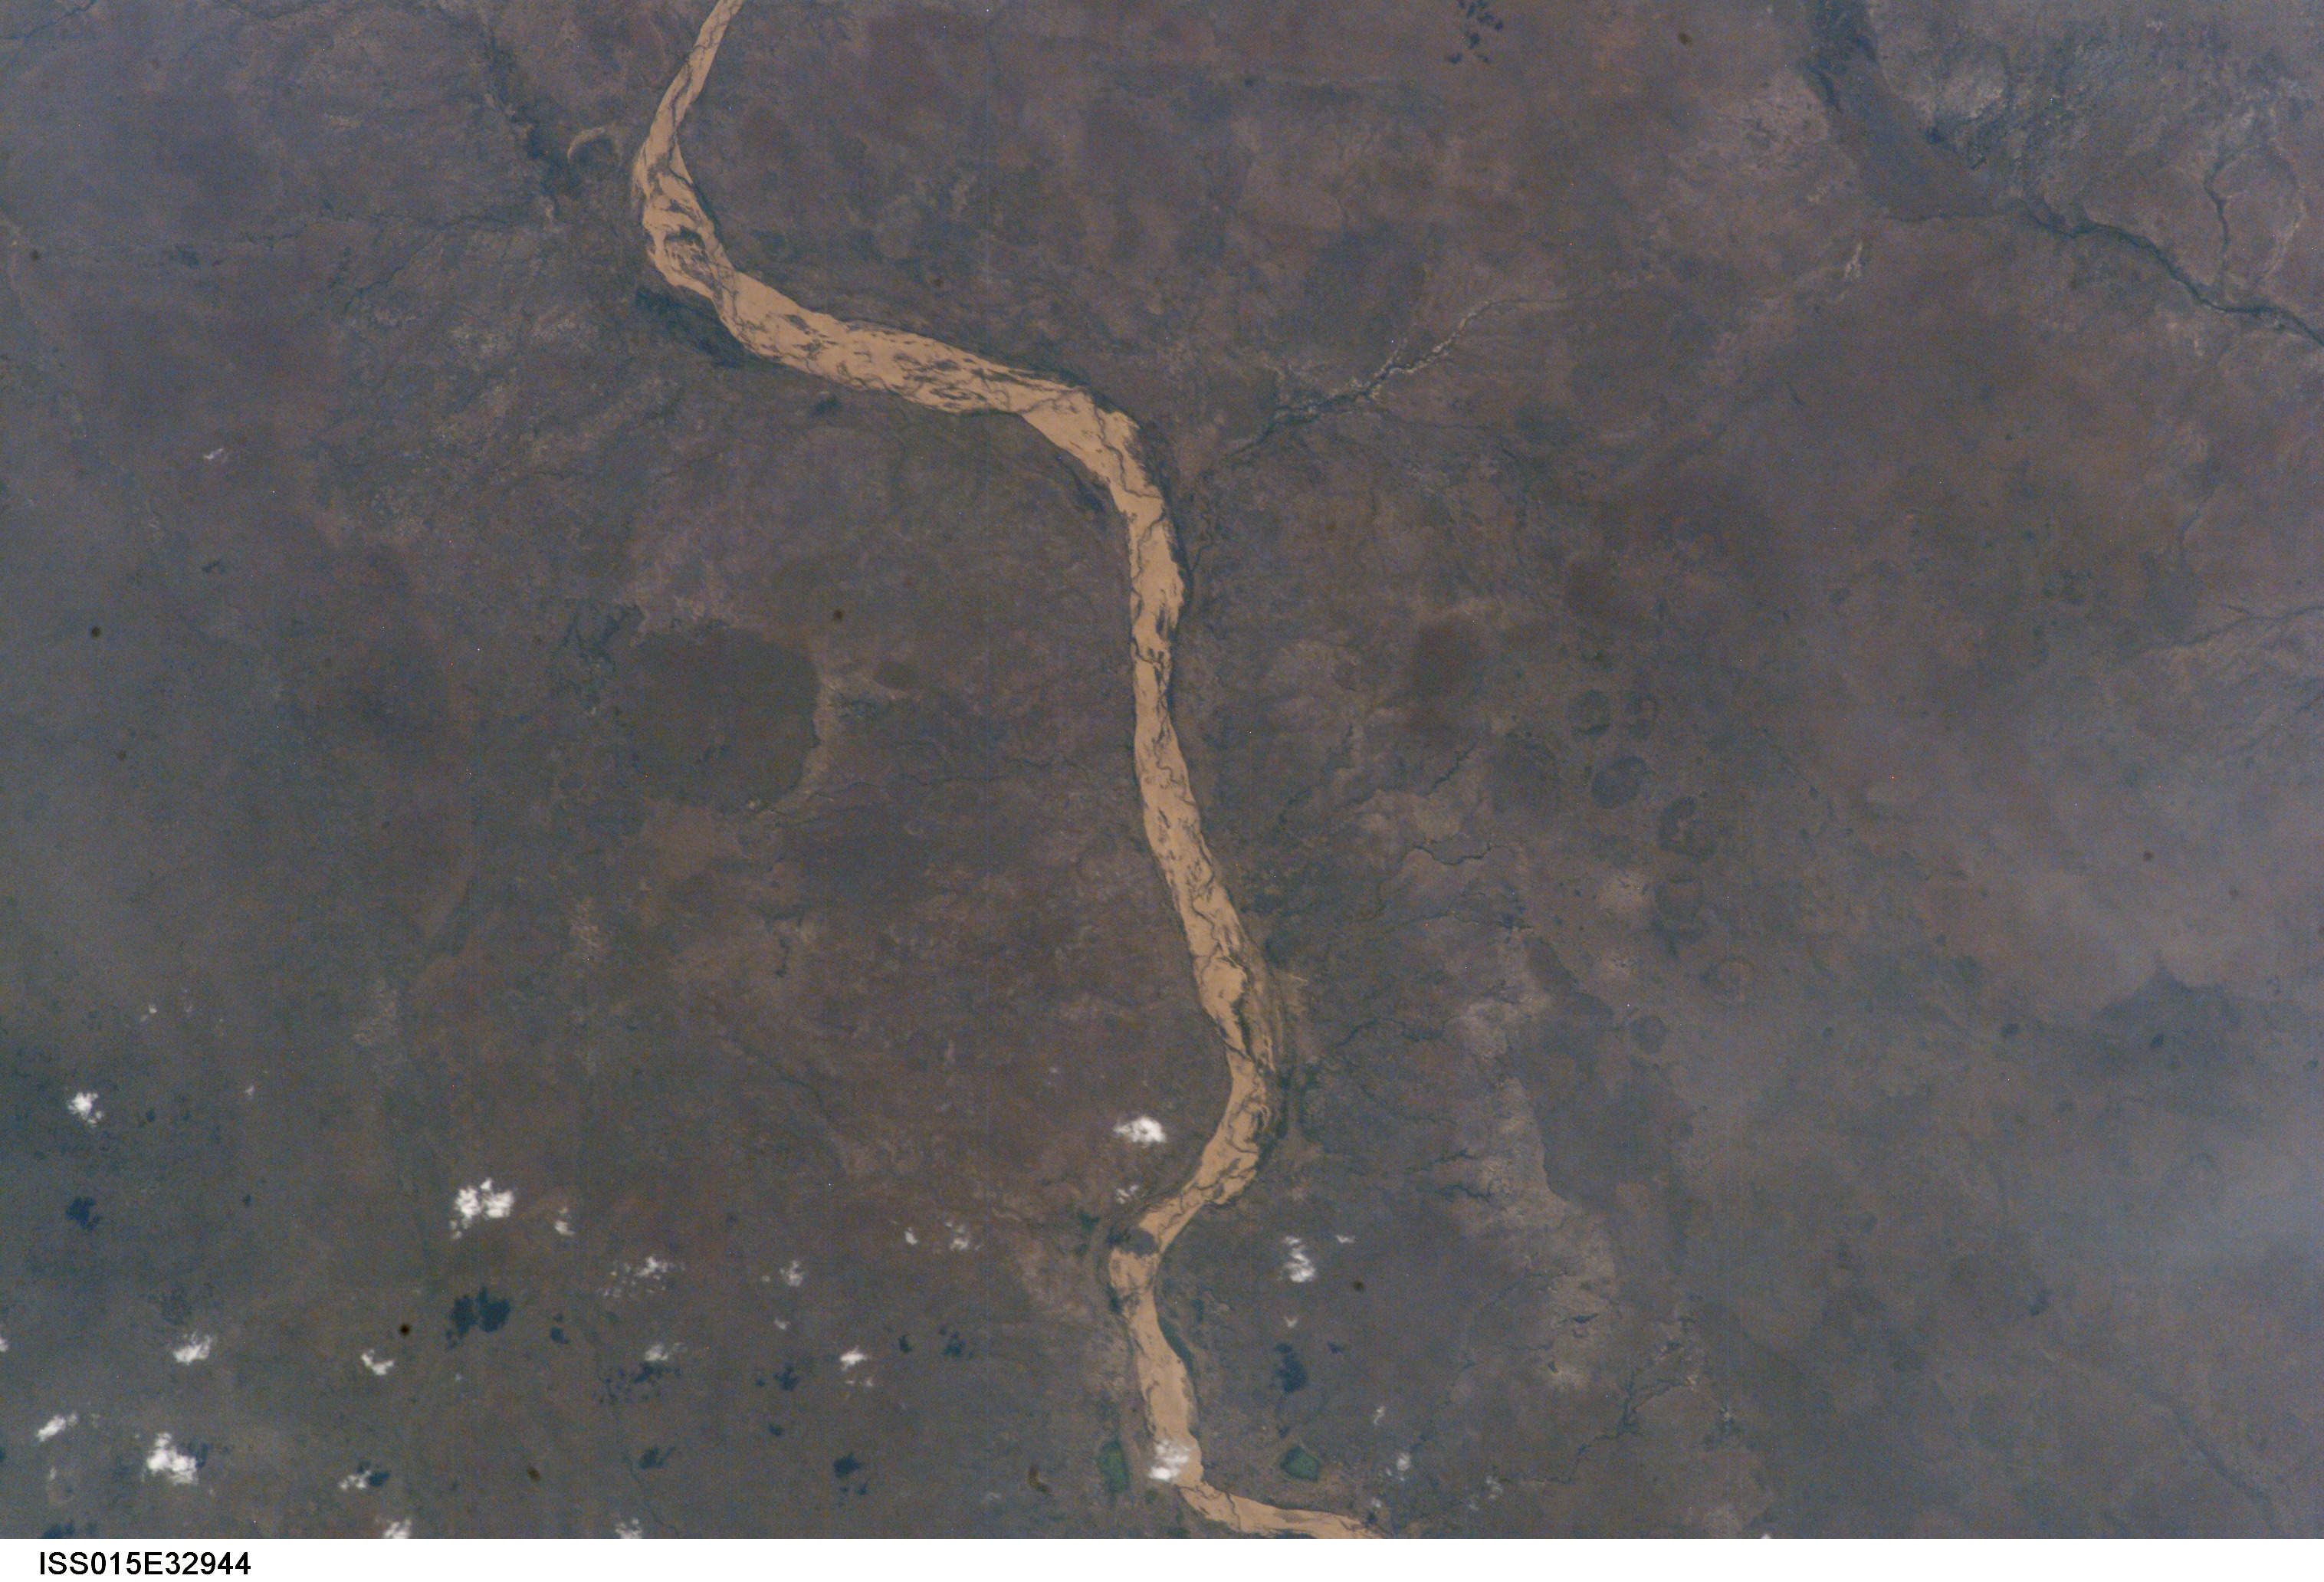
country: MOZAMBIQUE
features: SAVE RIVER, EAST OF COVAGE
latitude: -21.5
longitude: 34.0
